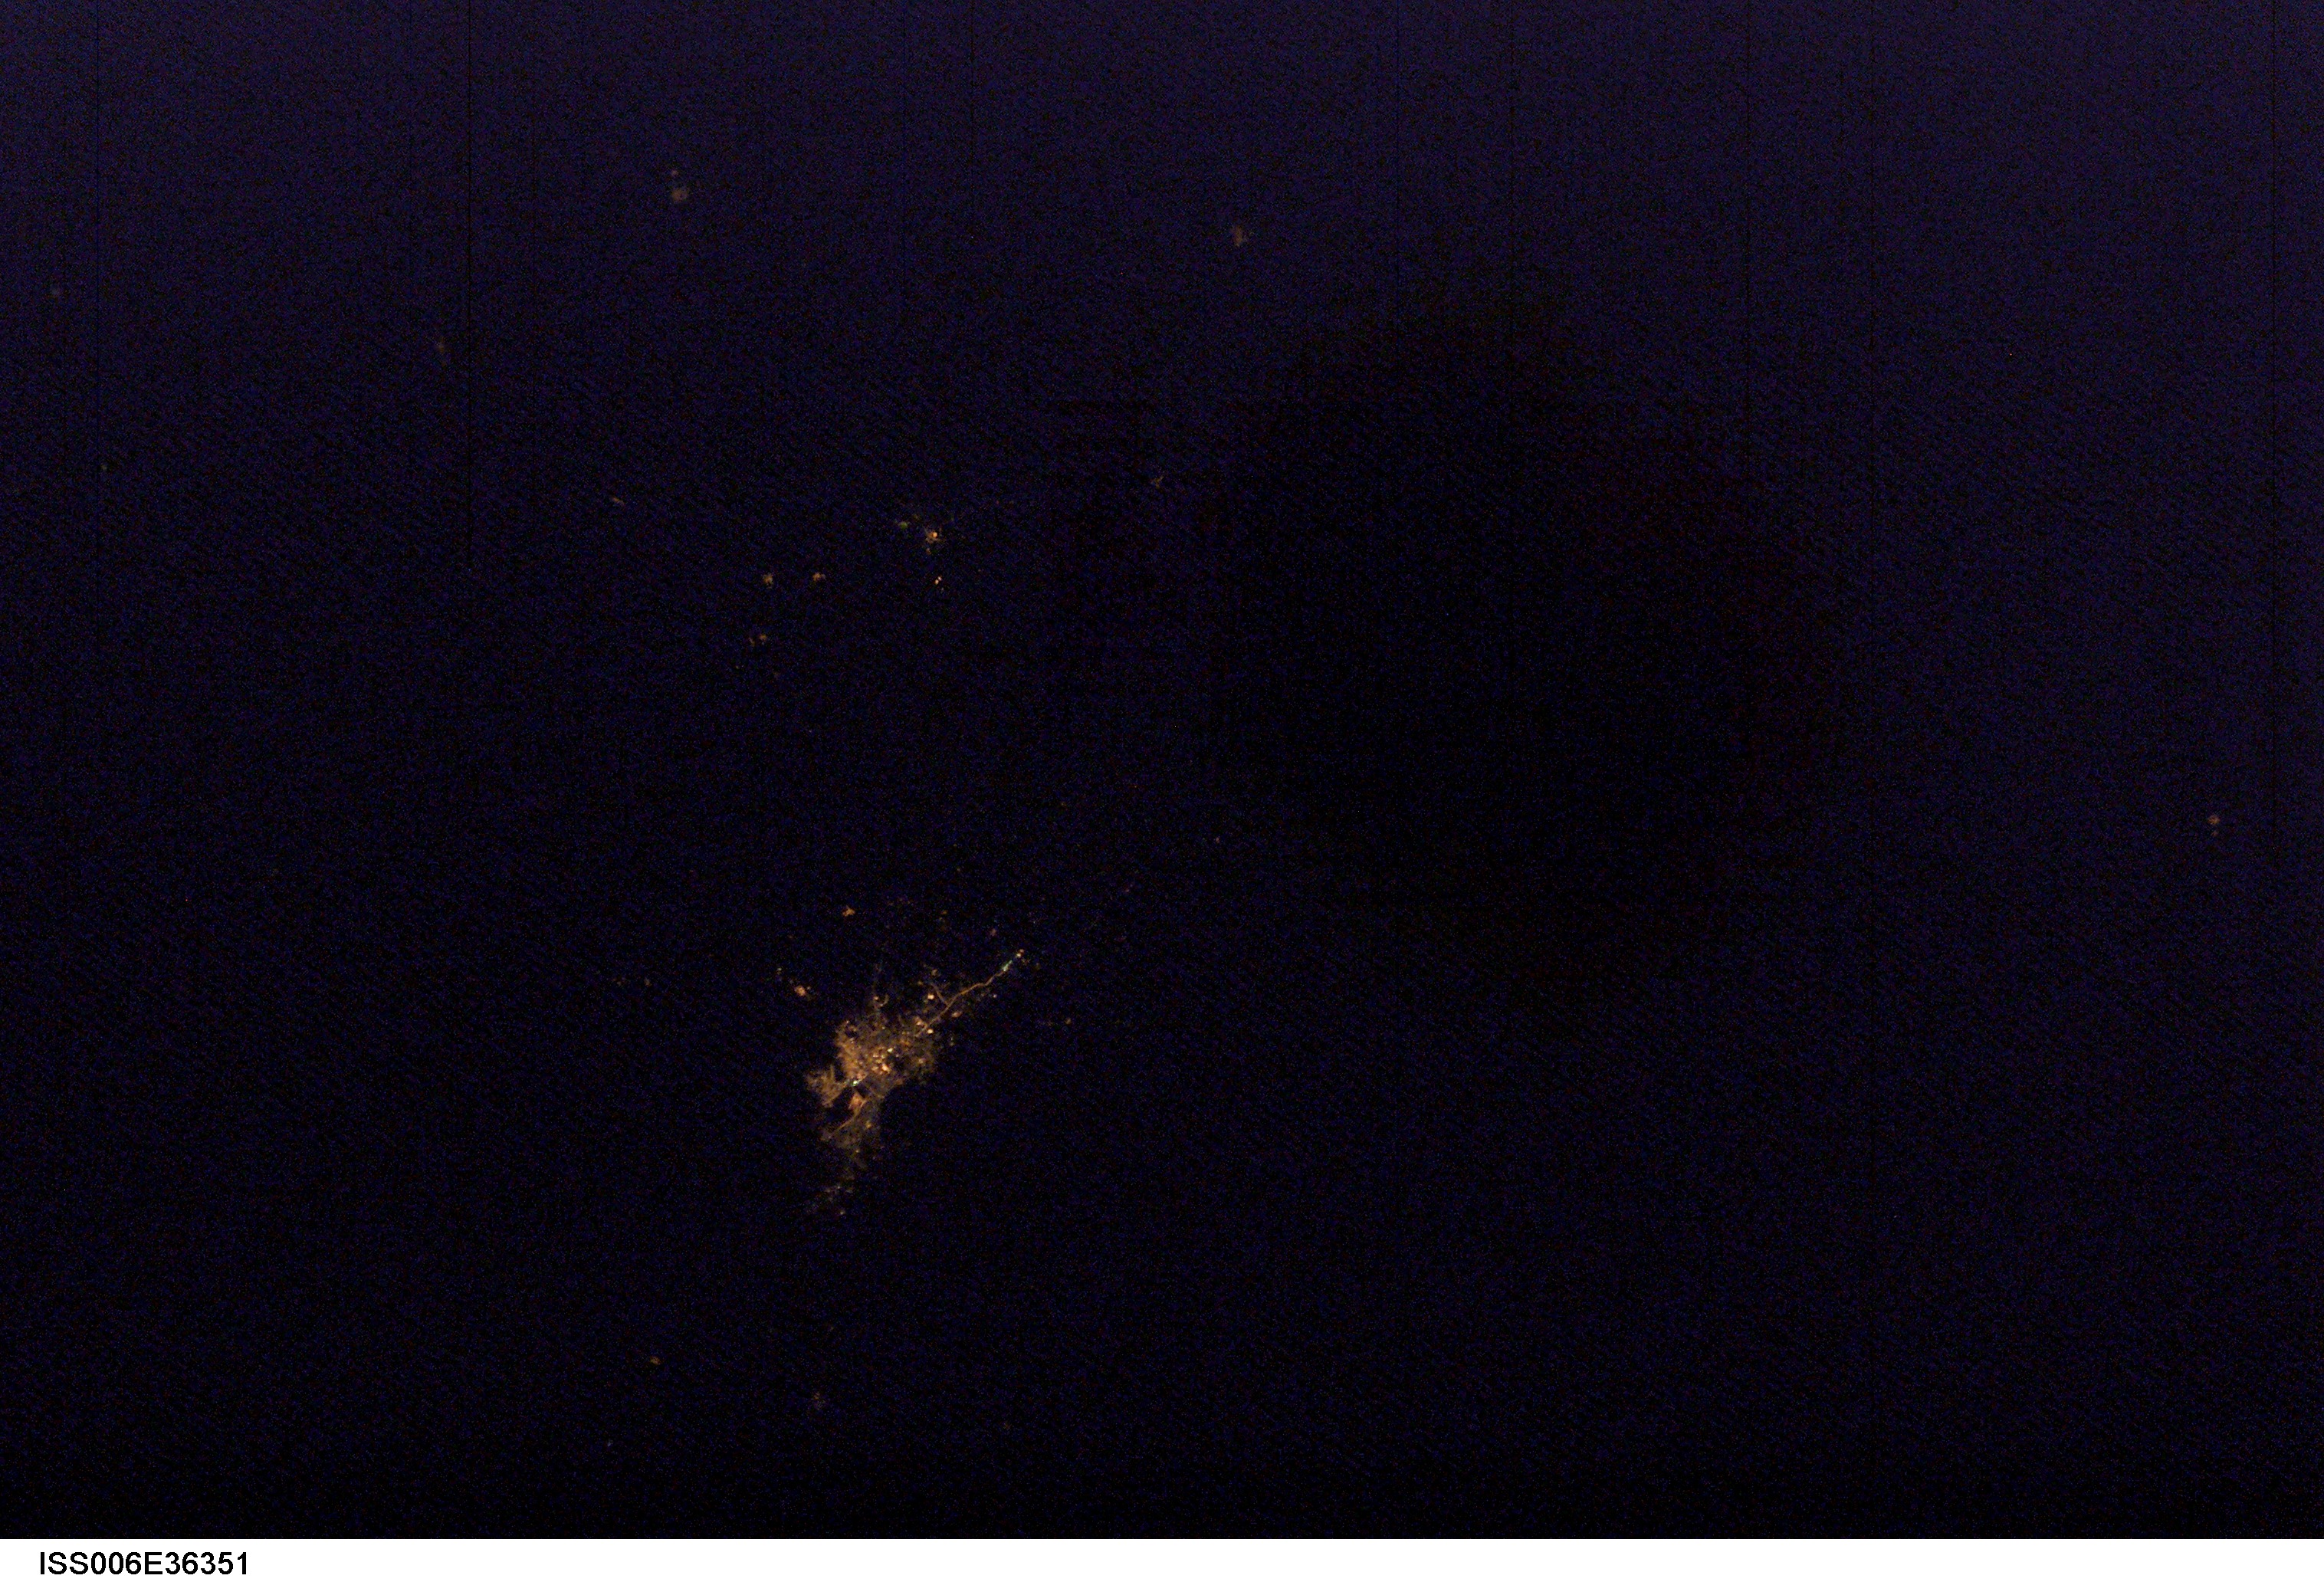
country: YEMEN
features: DARK EARTHOBS
